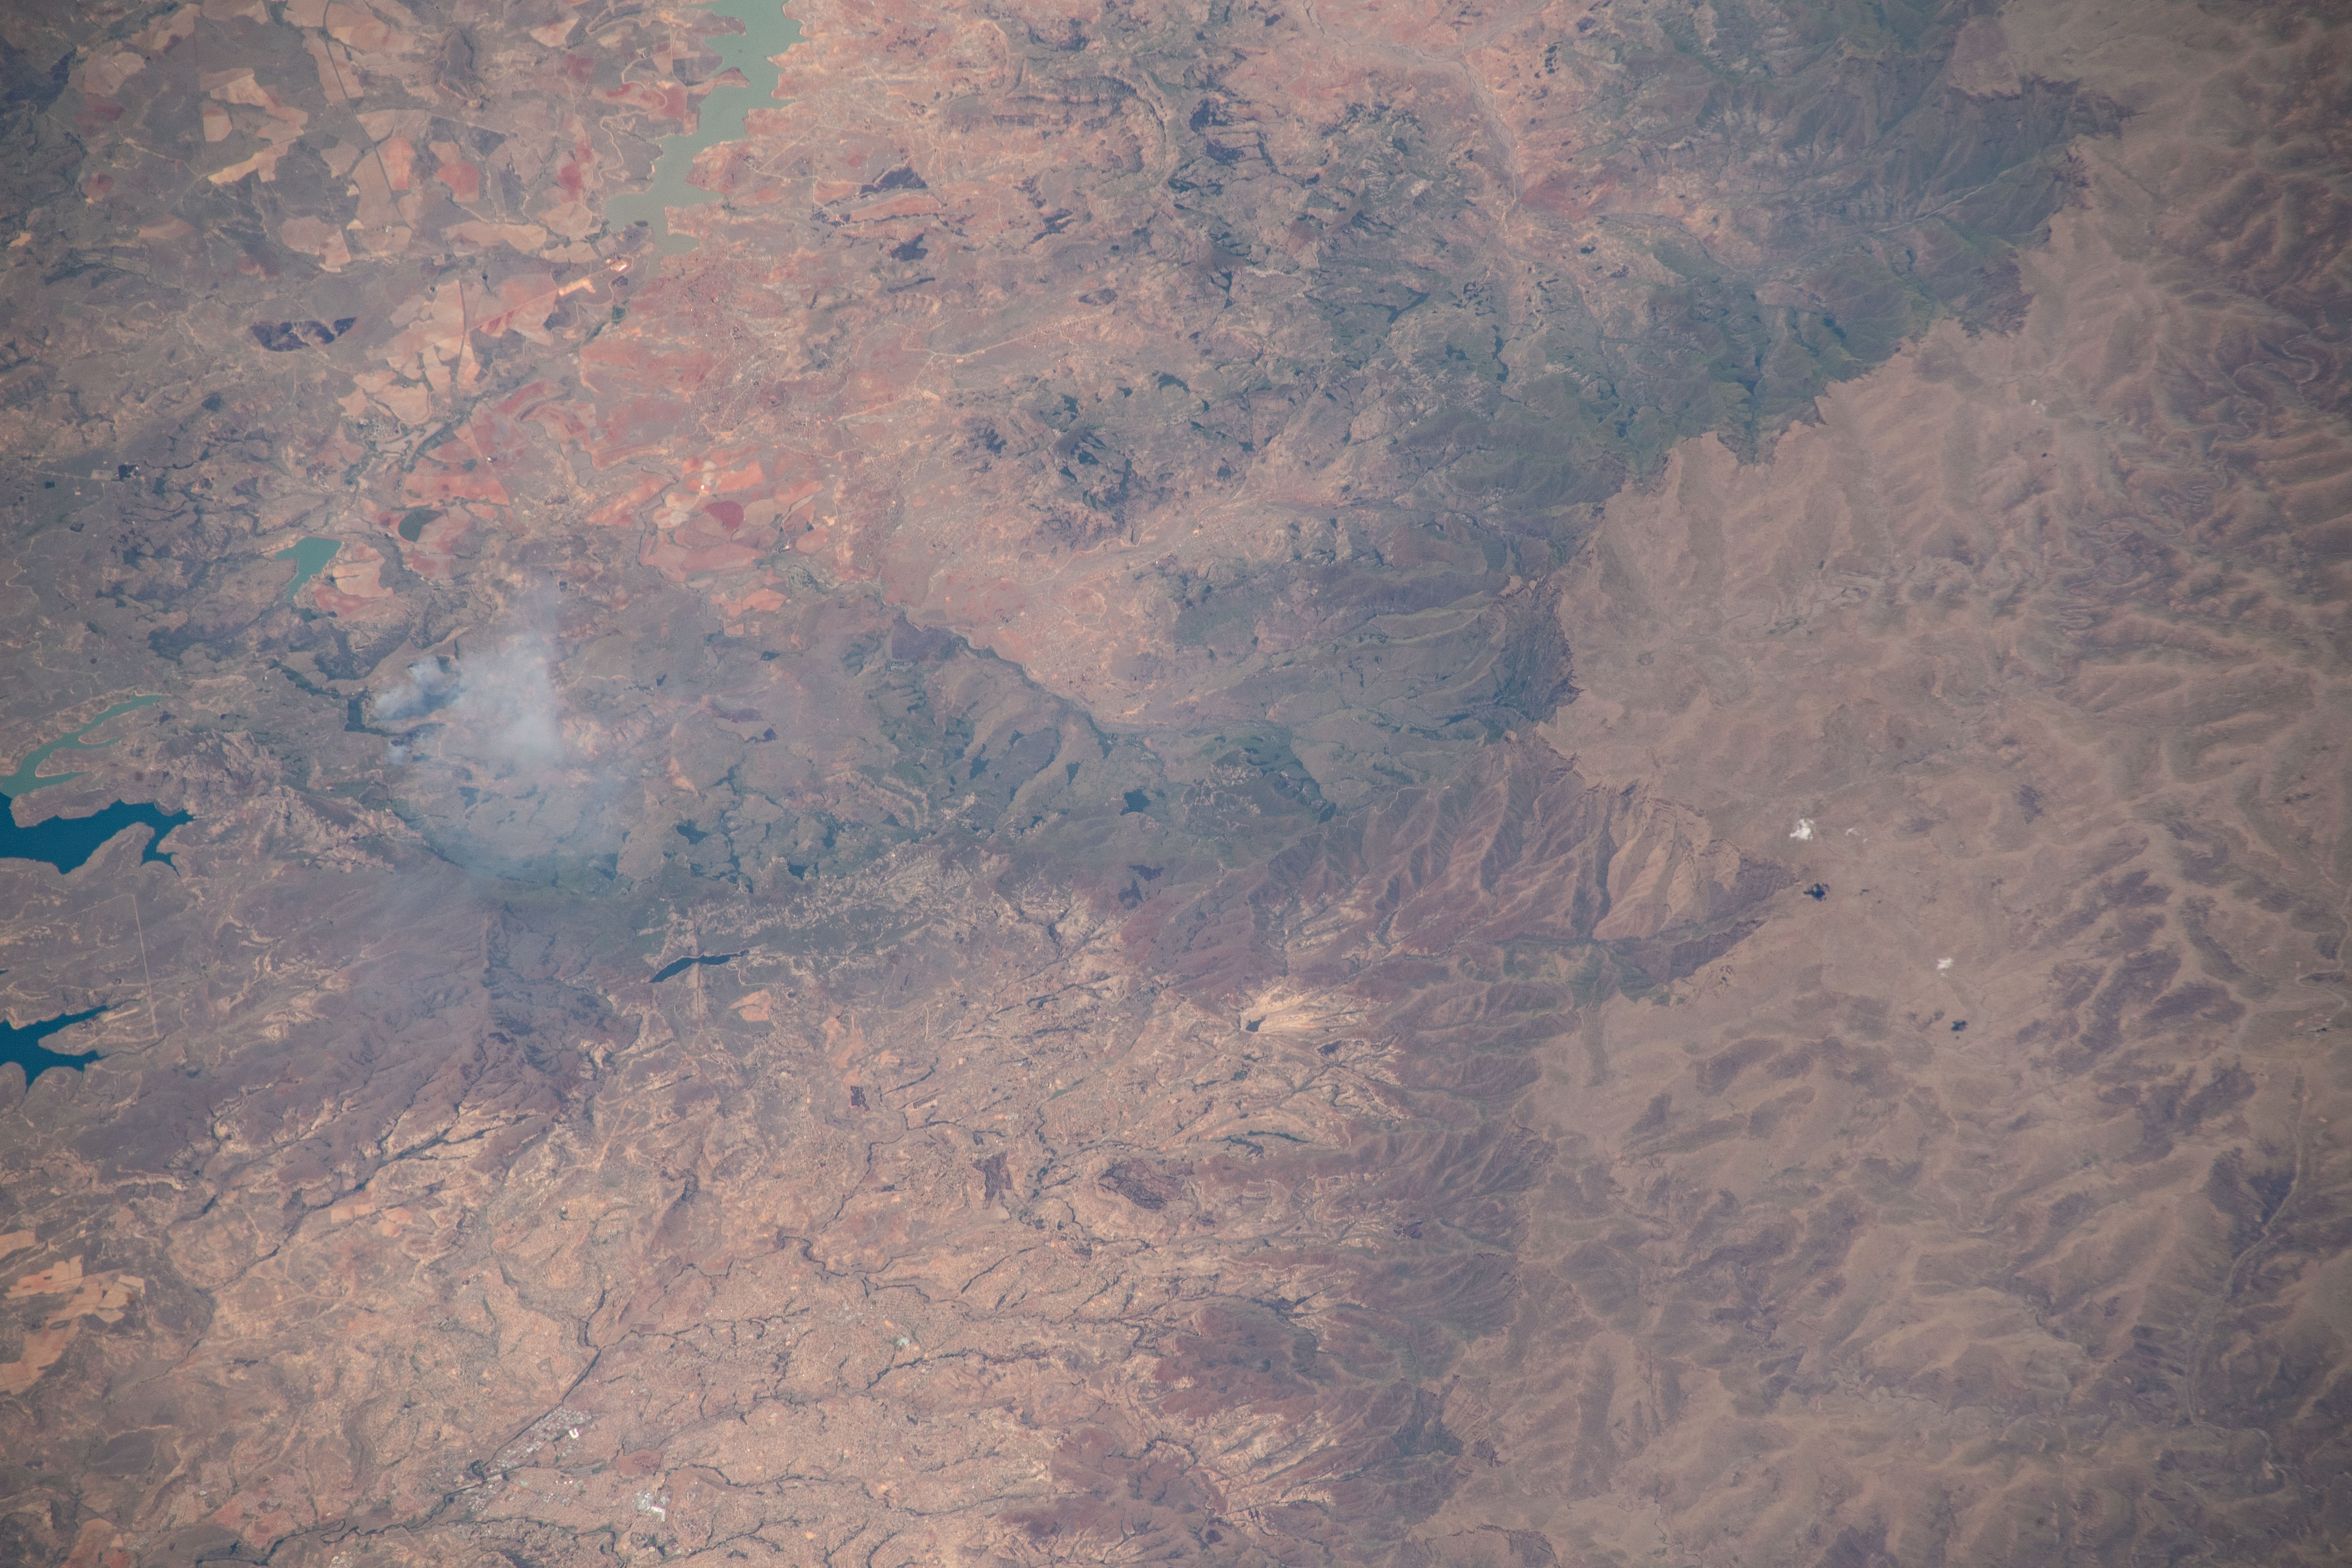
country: REPUBLIC SOUTH AFRICA
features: ROYAL NATAL NATIONAL PARK
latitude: -28.7
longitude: 28.9
